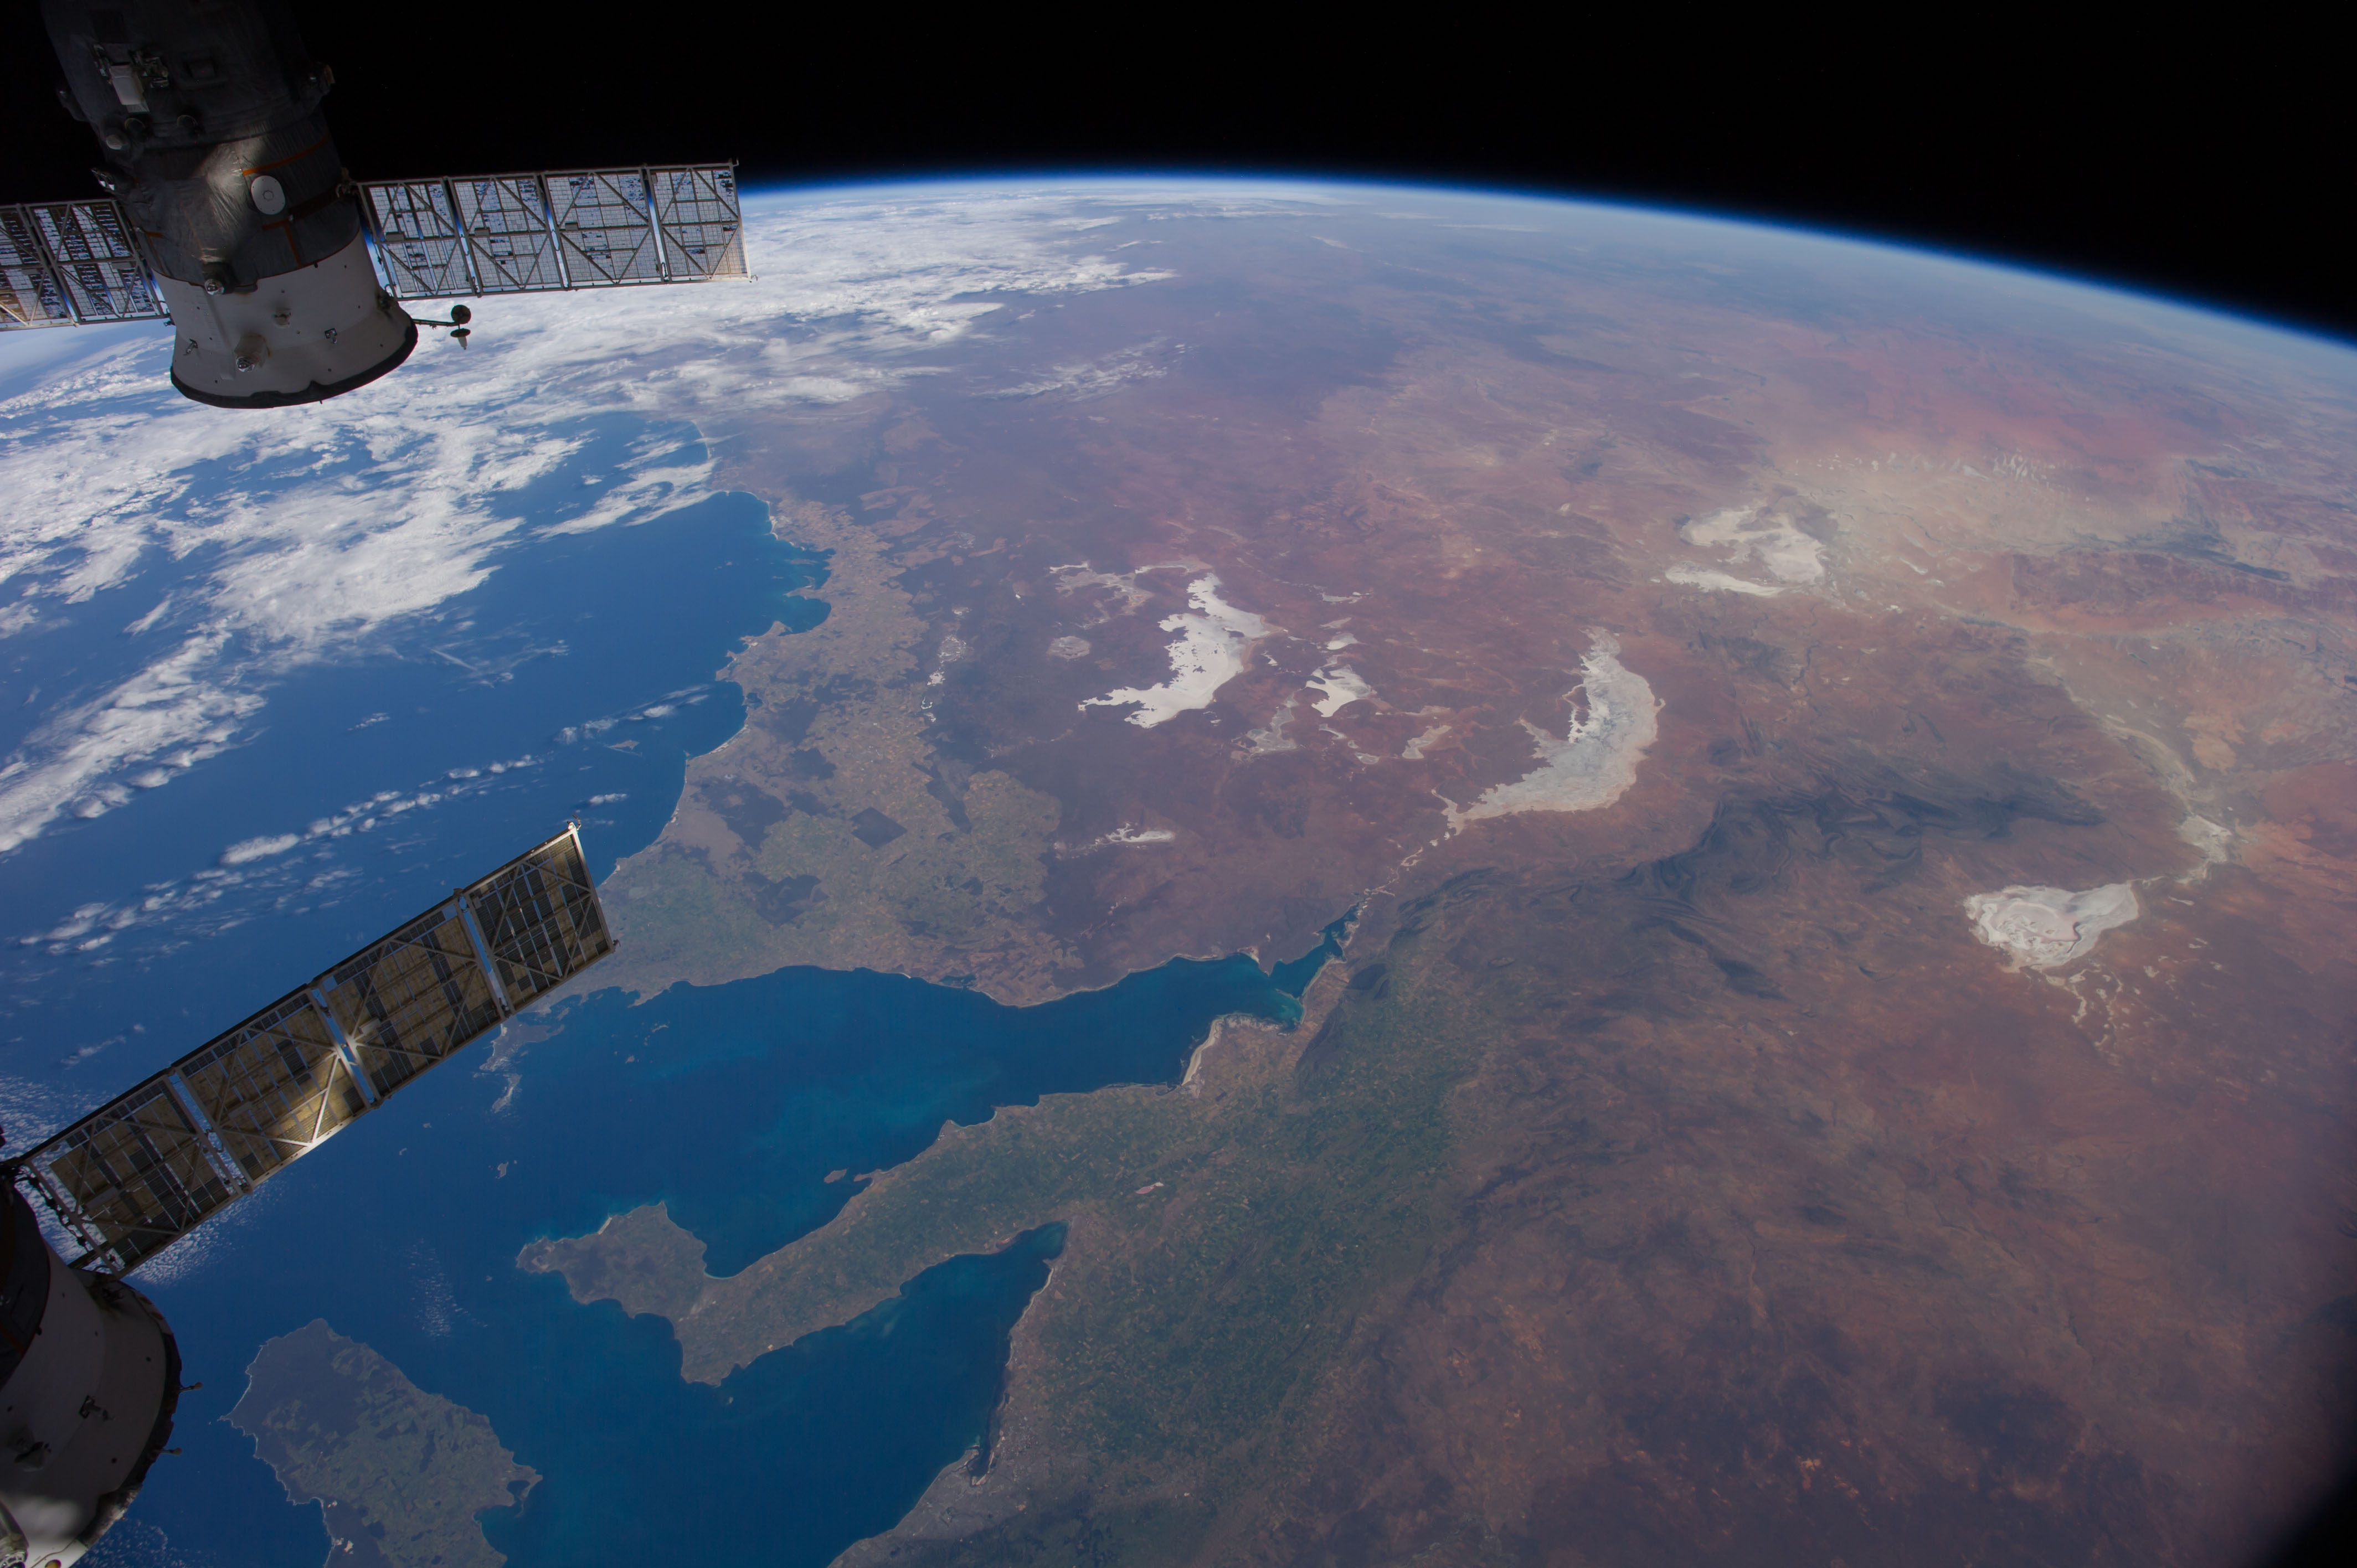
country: AUSTRALIA-SA
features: L. TORRENS, L. FROME, FLINDERS RA., L. GAIRDNER, L. EYRE, SIMPSON DES., SPENCER G., G. ST VINCENT, INDIAN O.
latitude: -32.5
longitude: 136.5
